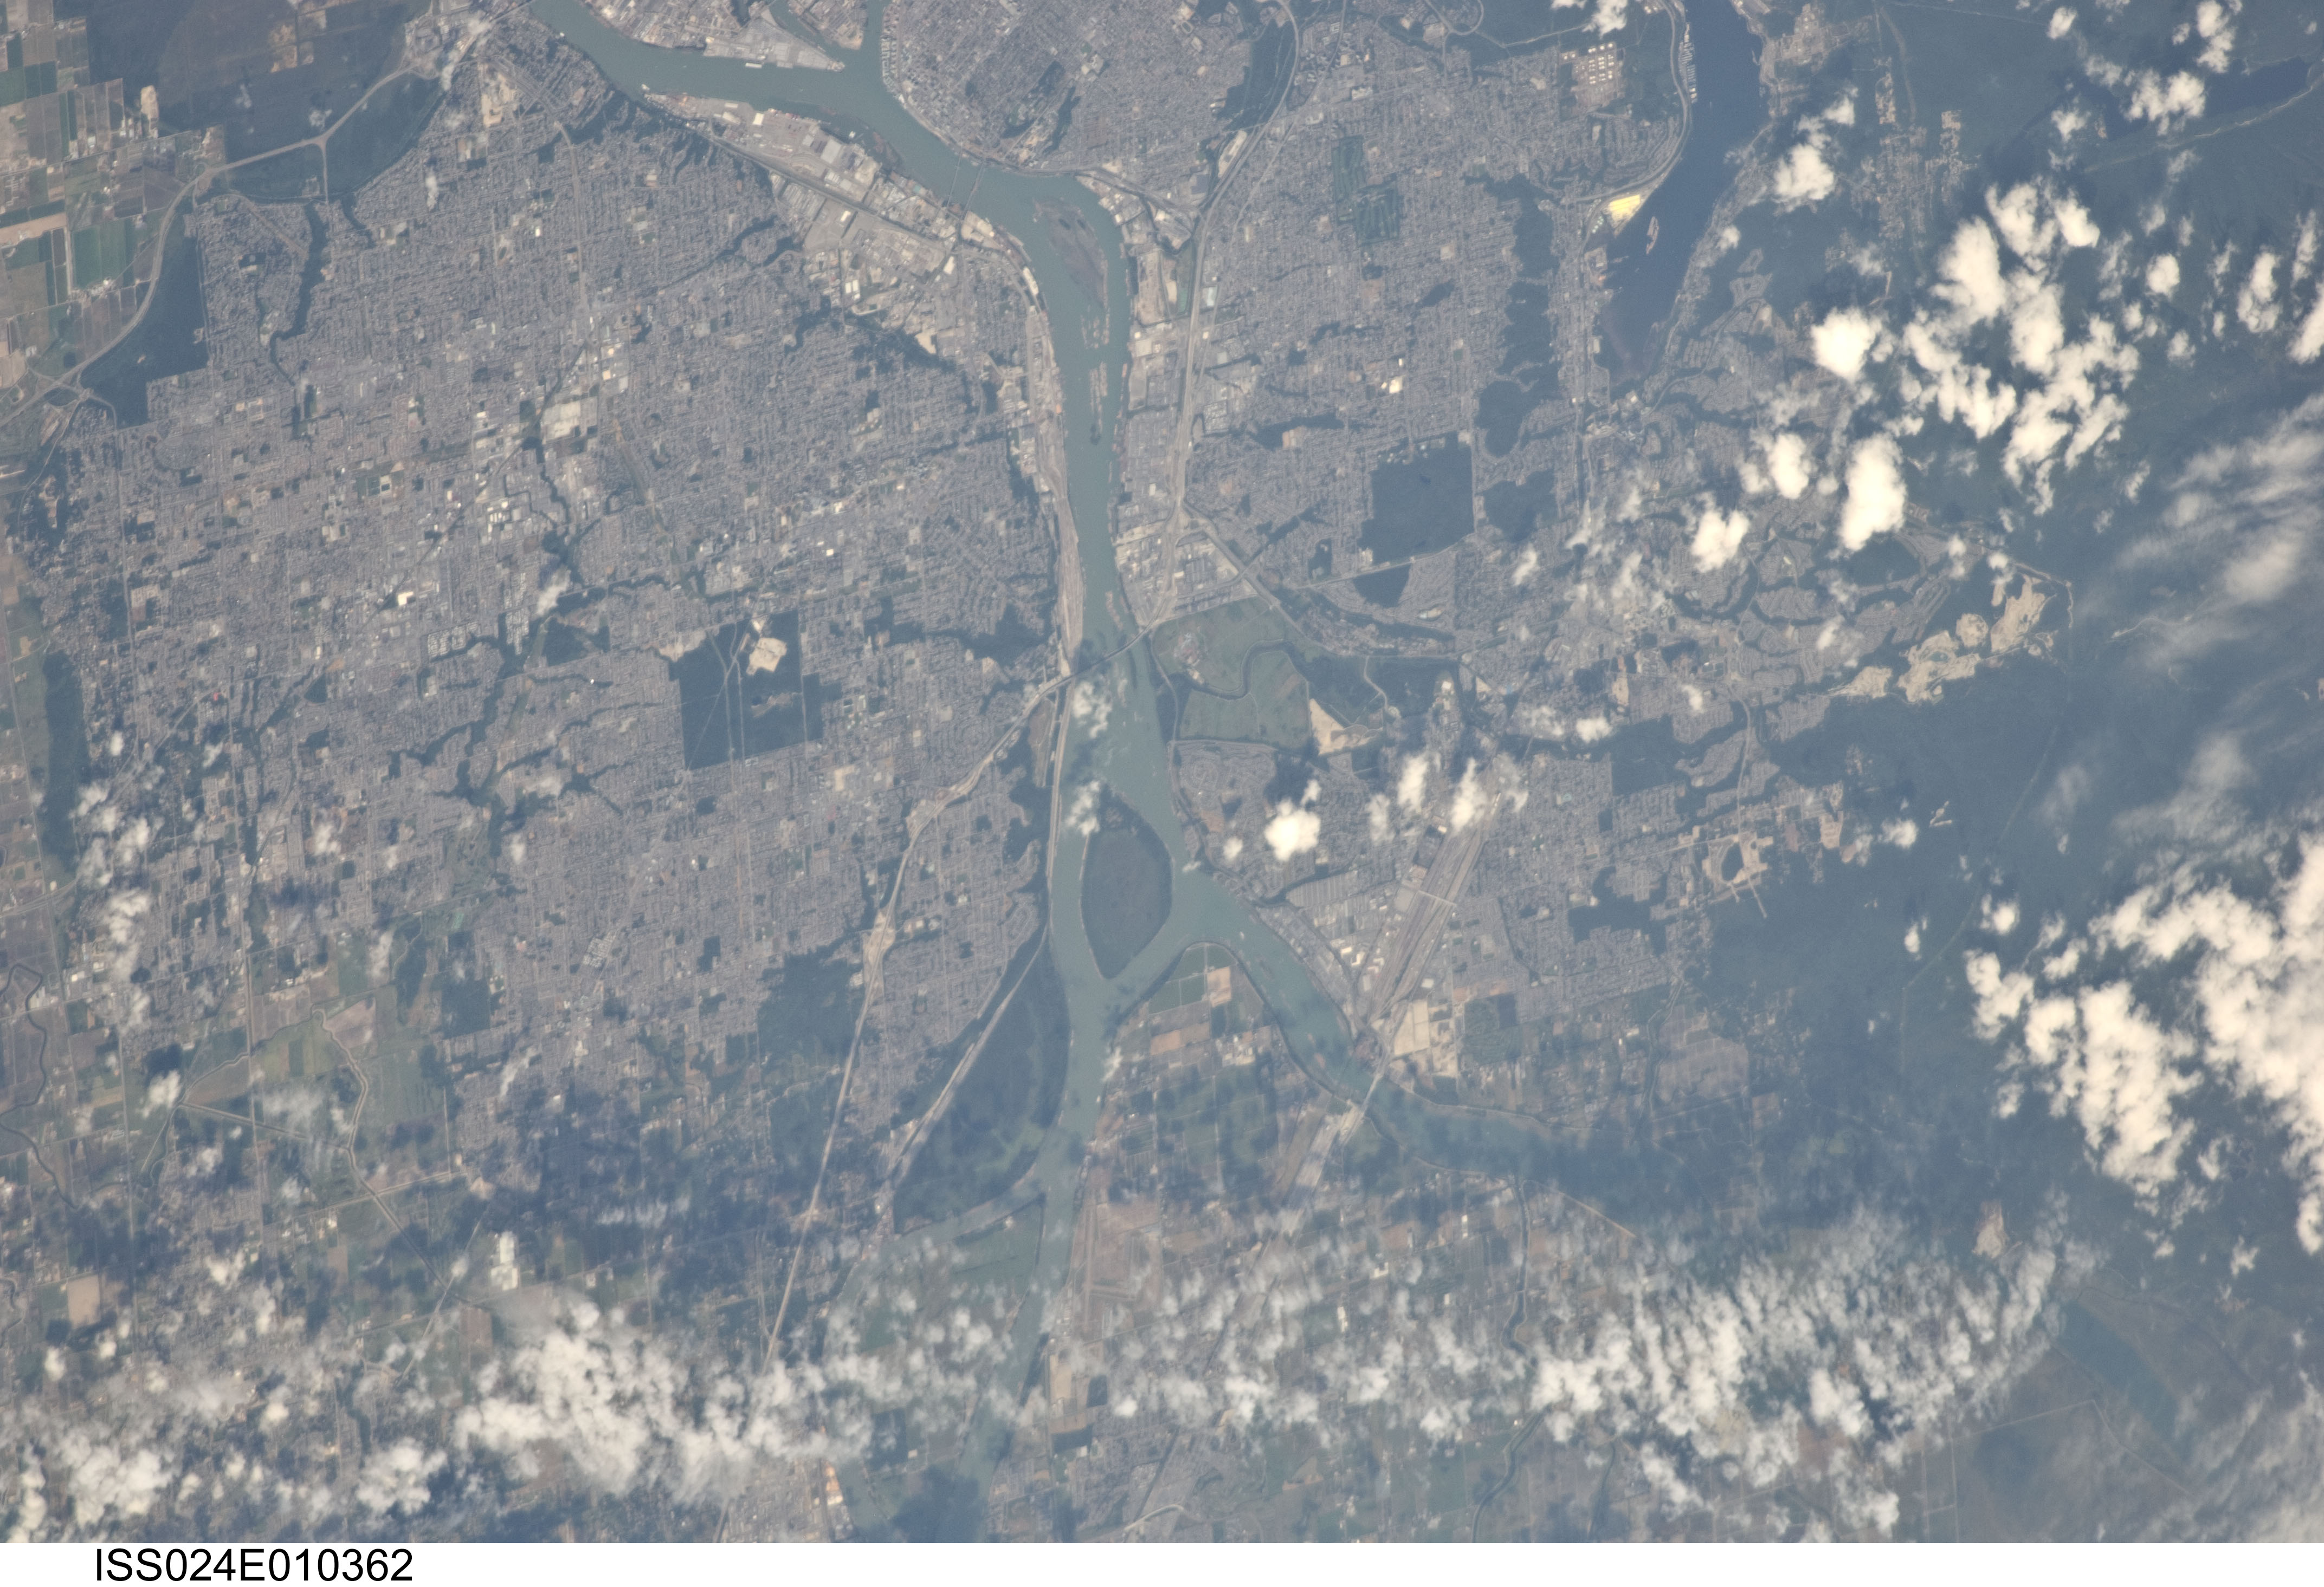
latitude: 49.2
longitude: -122.8
